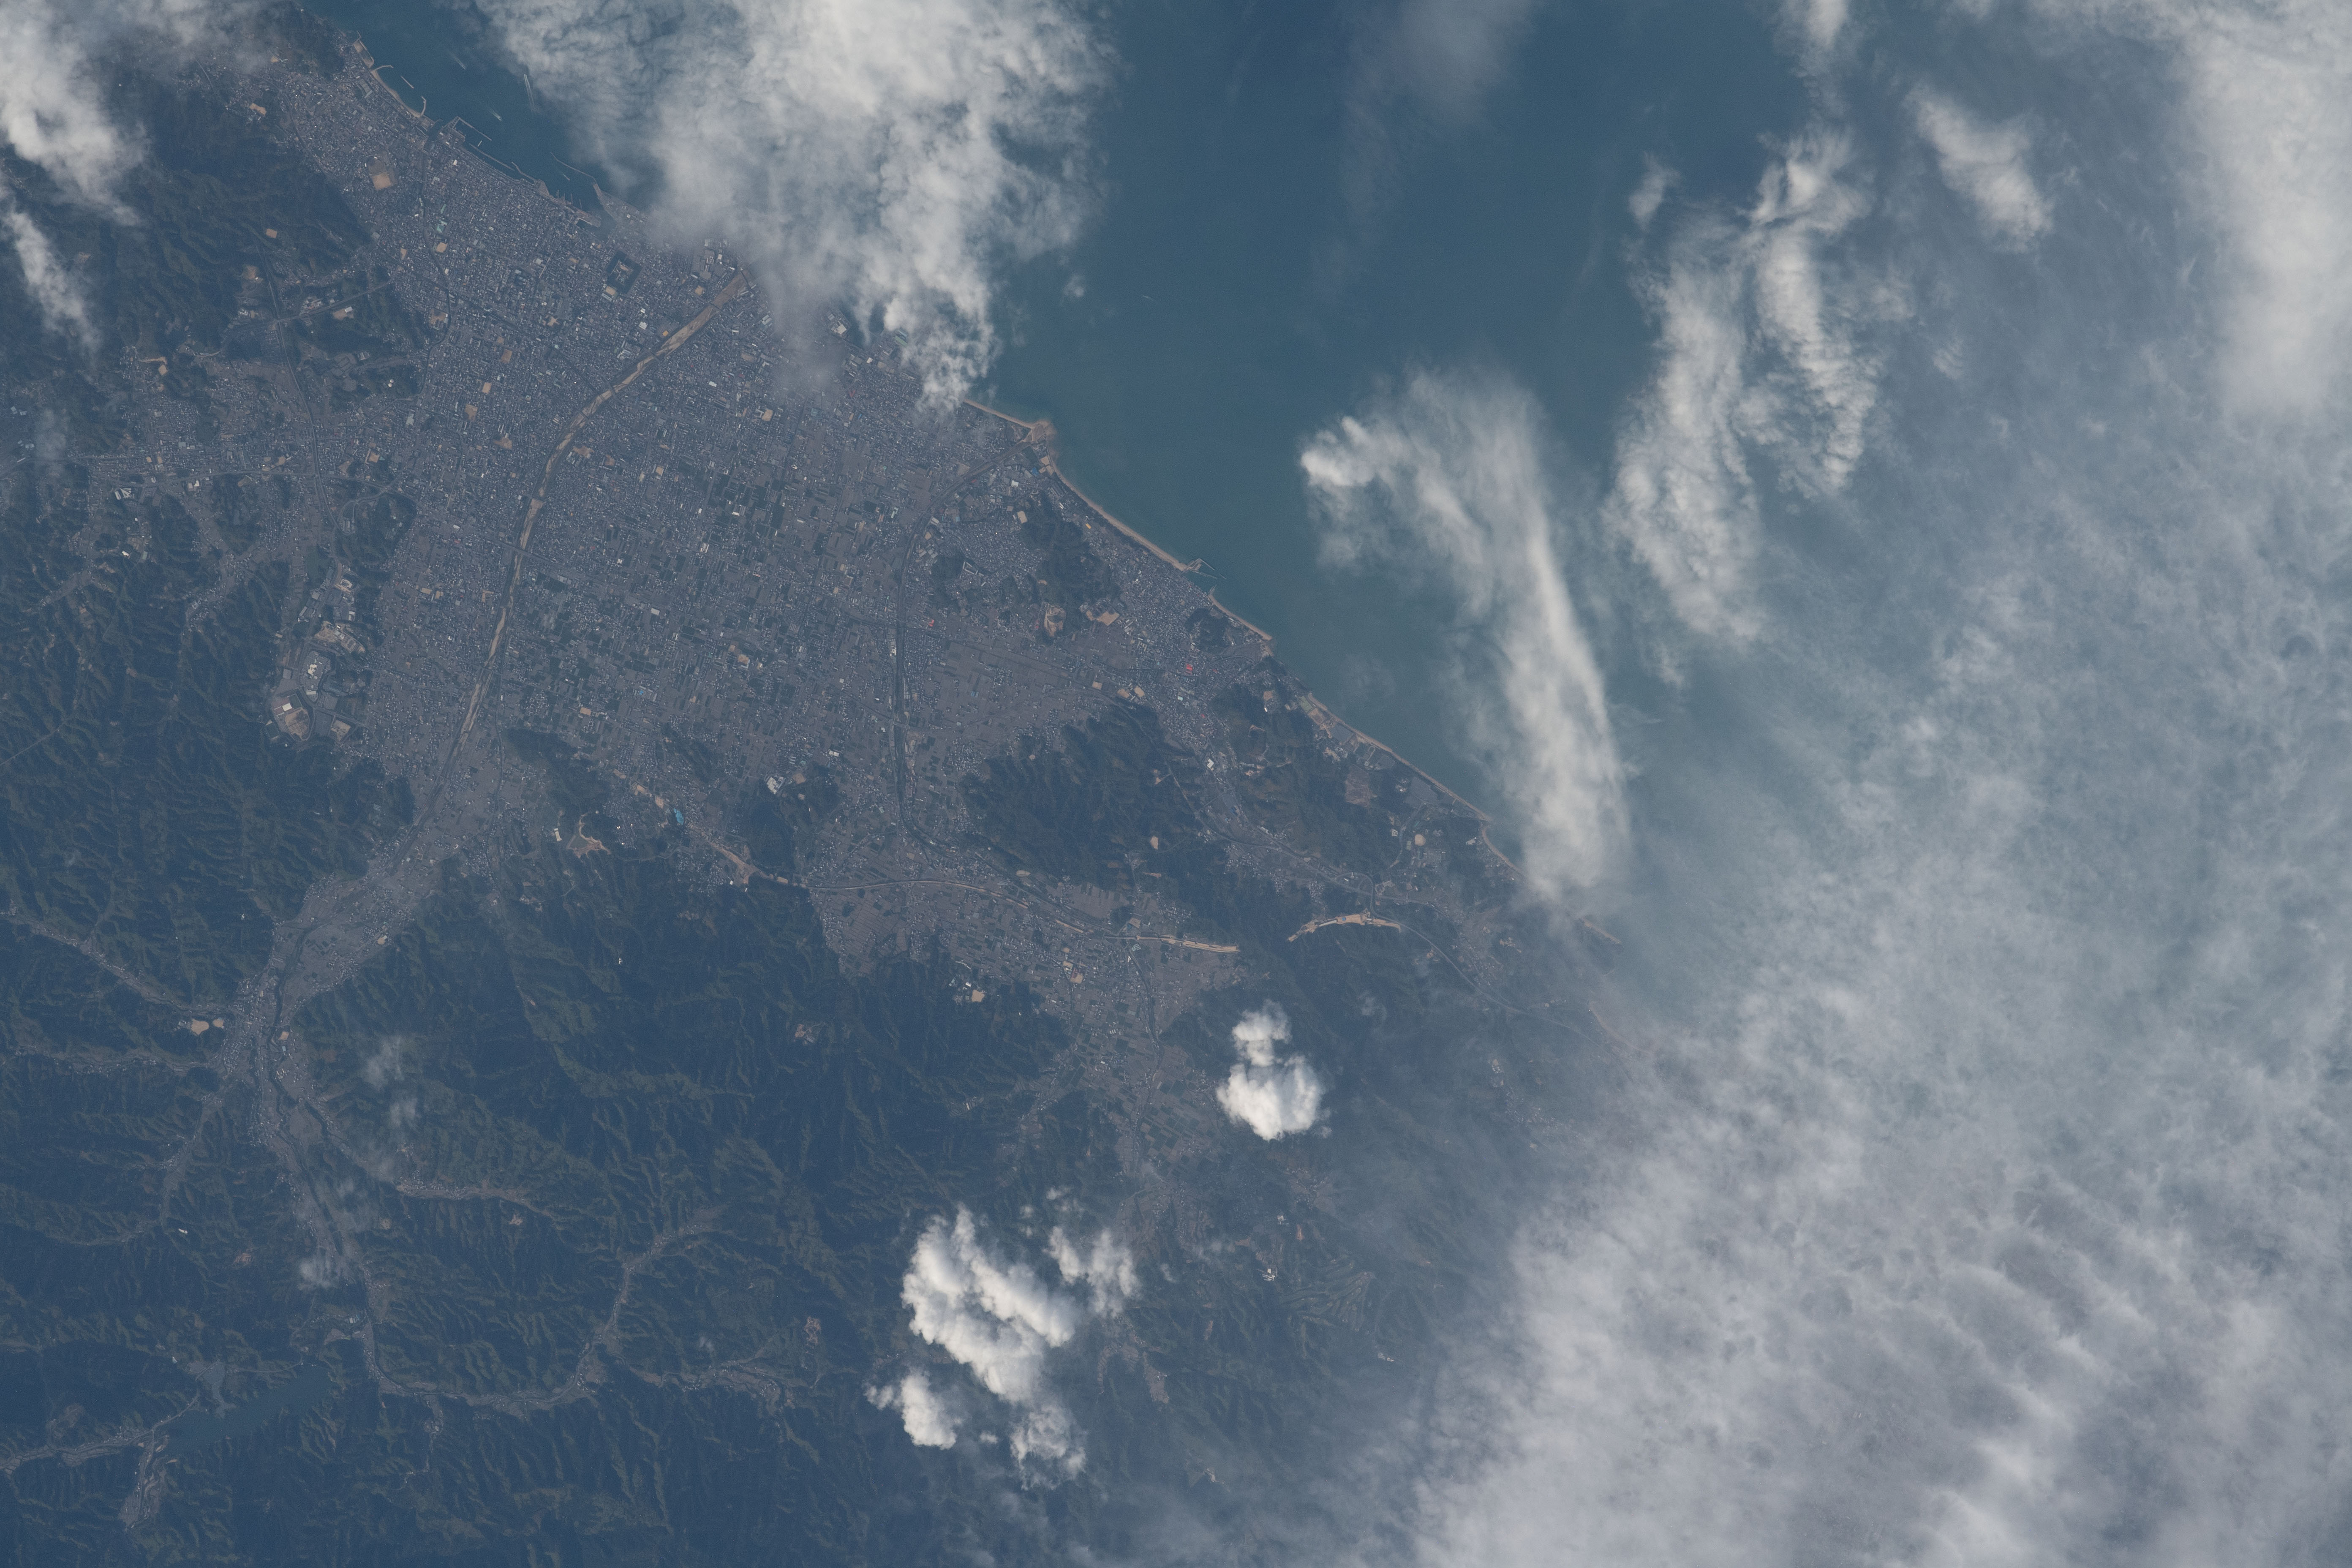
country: JAPAN
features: IMABARI CITY
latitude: 34.0
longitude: 133.1
